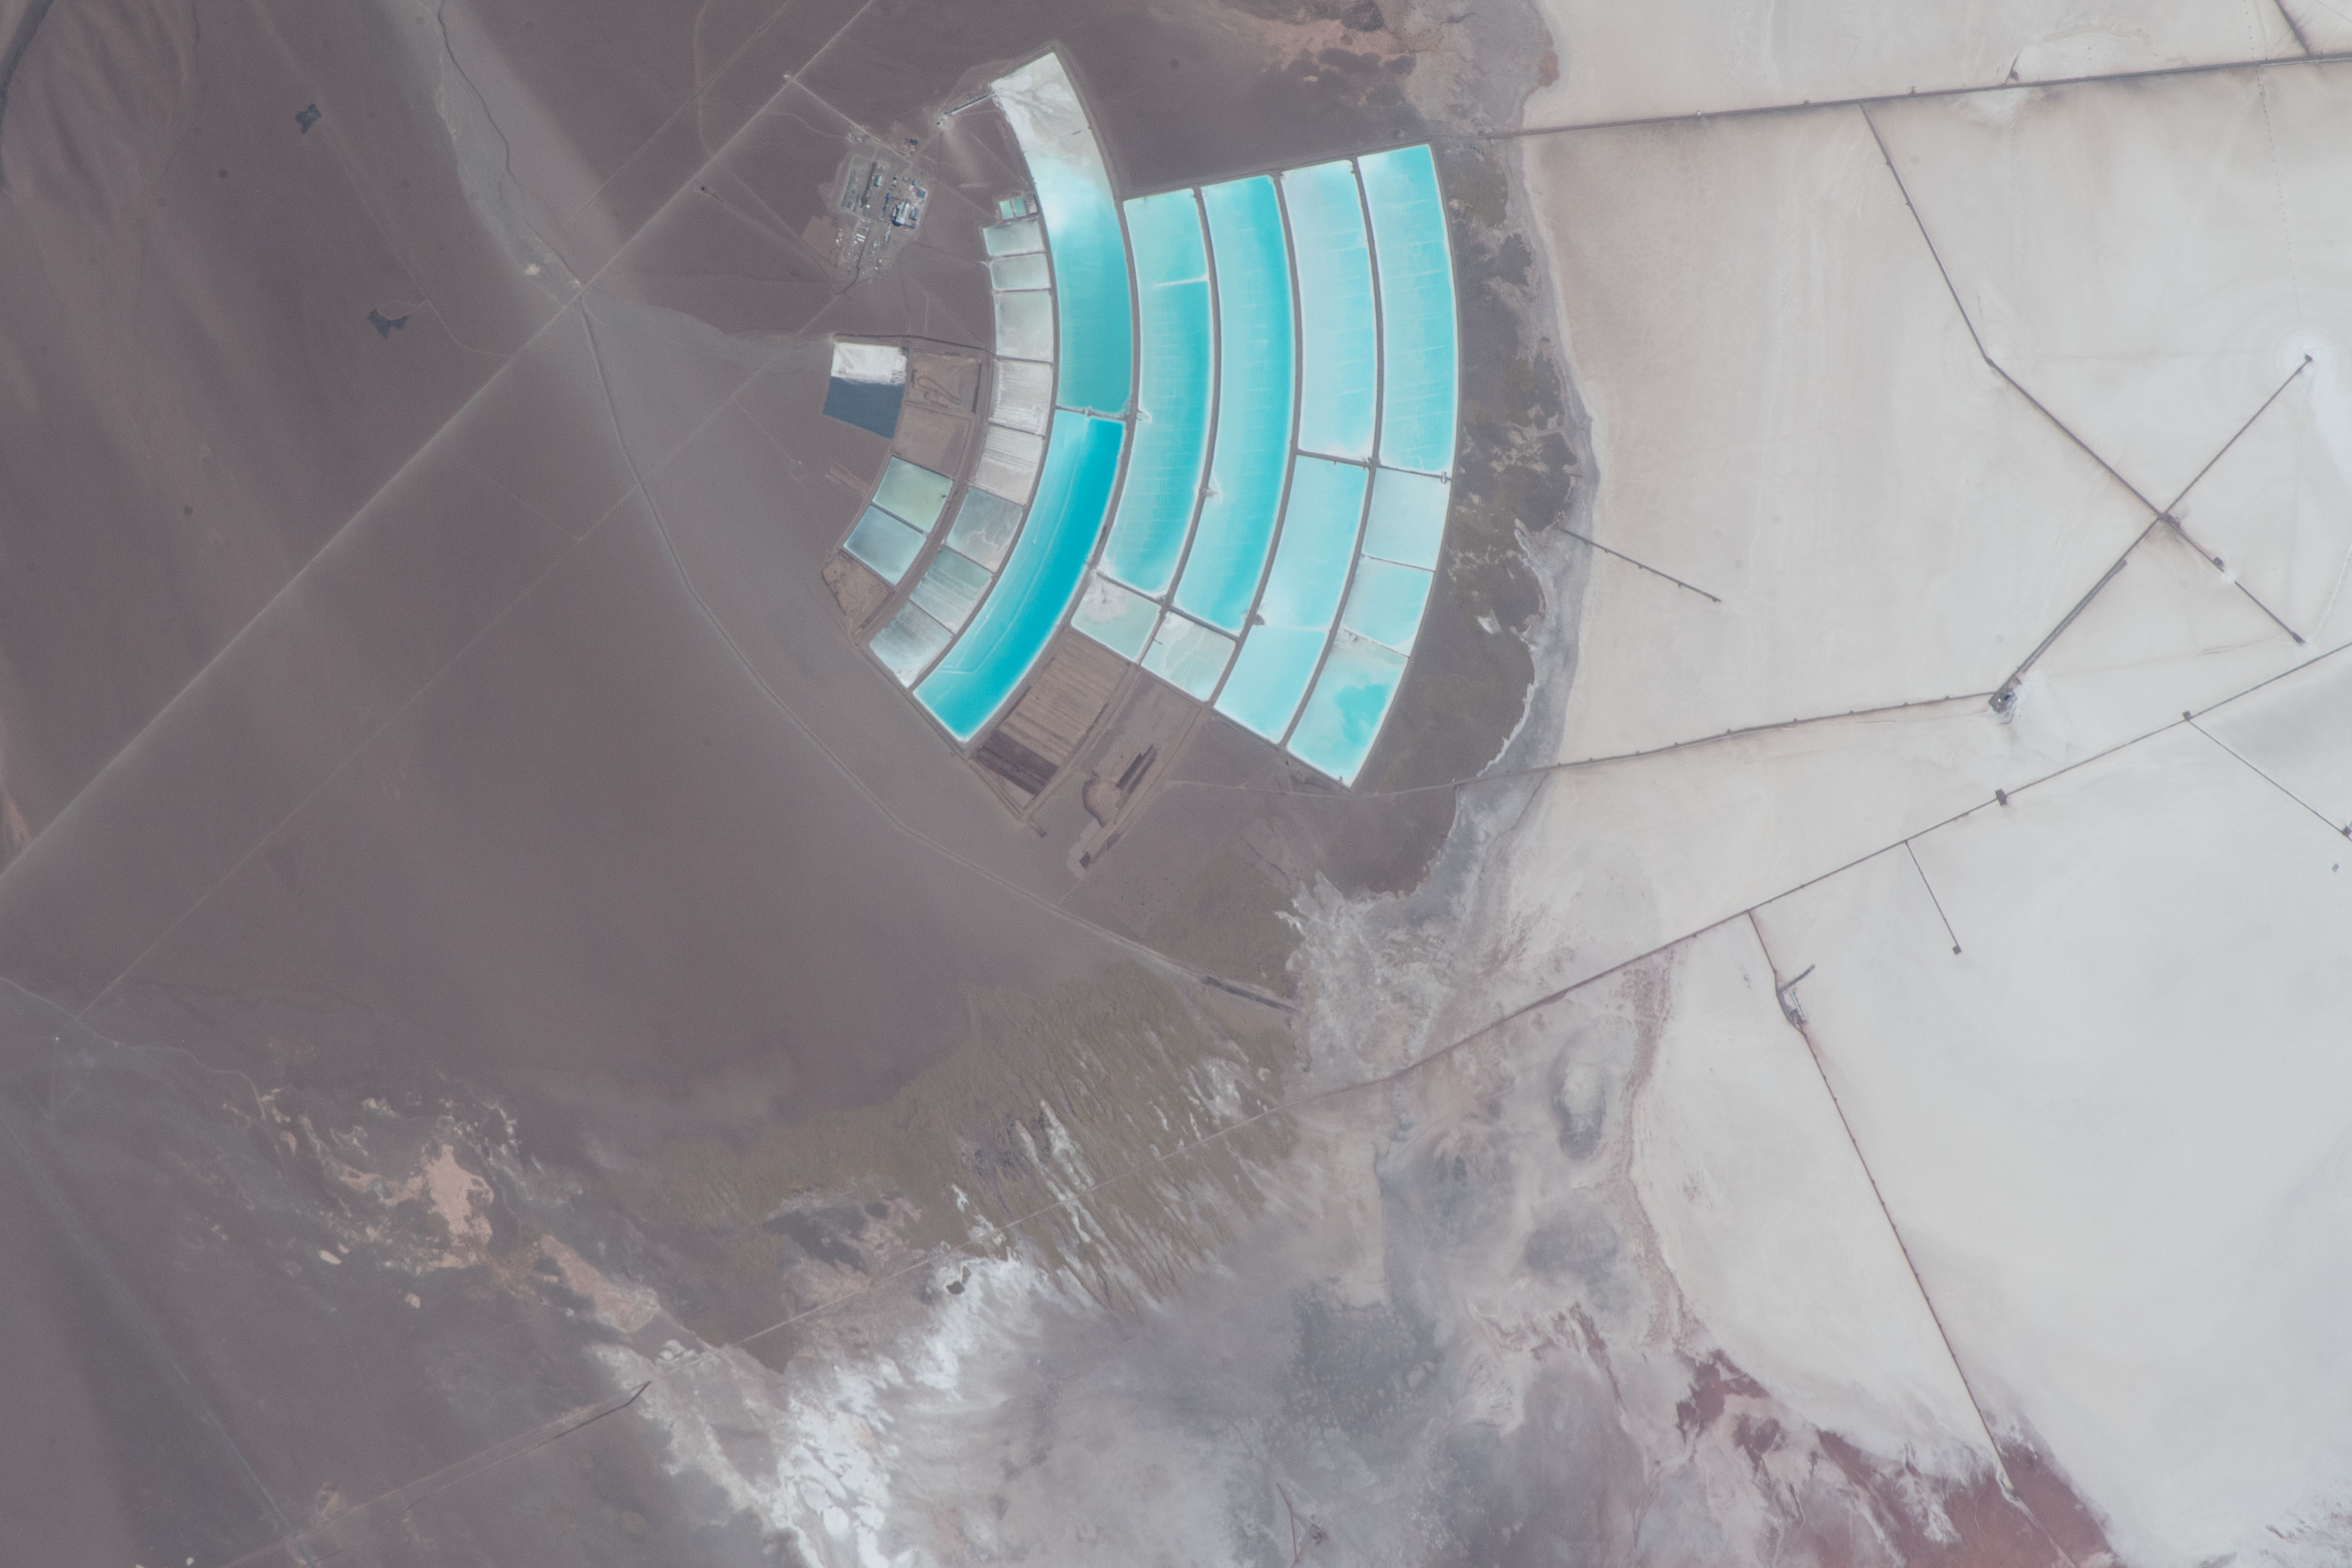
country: ARGENTINA
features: ZAPALERI, NEVADO QUEVA, EDUARDO AVAROA ANDEAN FAUNA NATIONAL RESERVE
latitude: -23.6
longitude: -66.7
